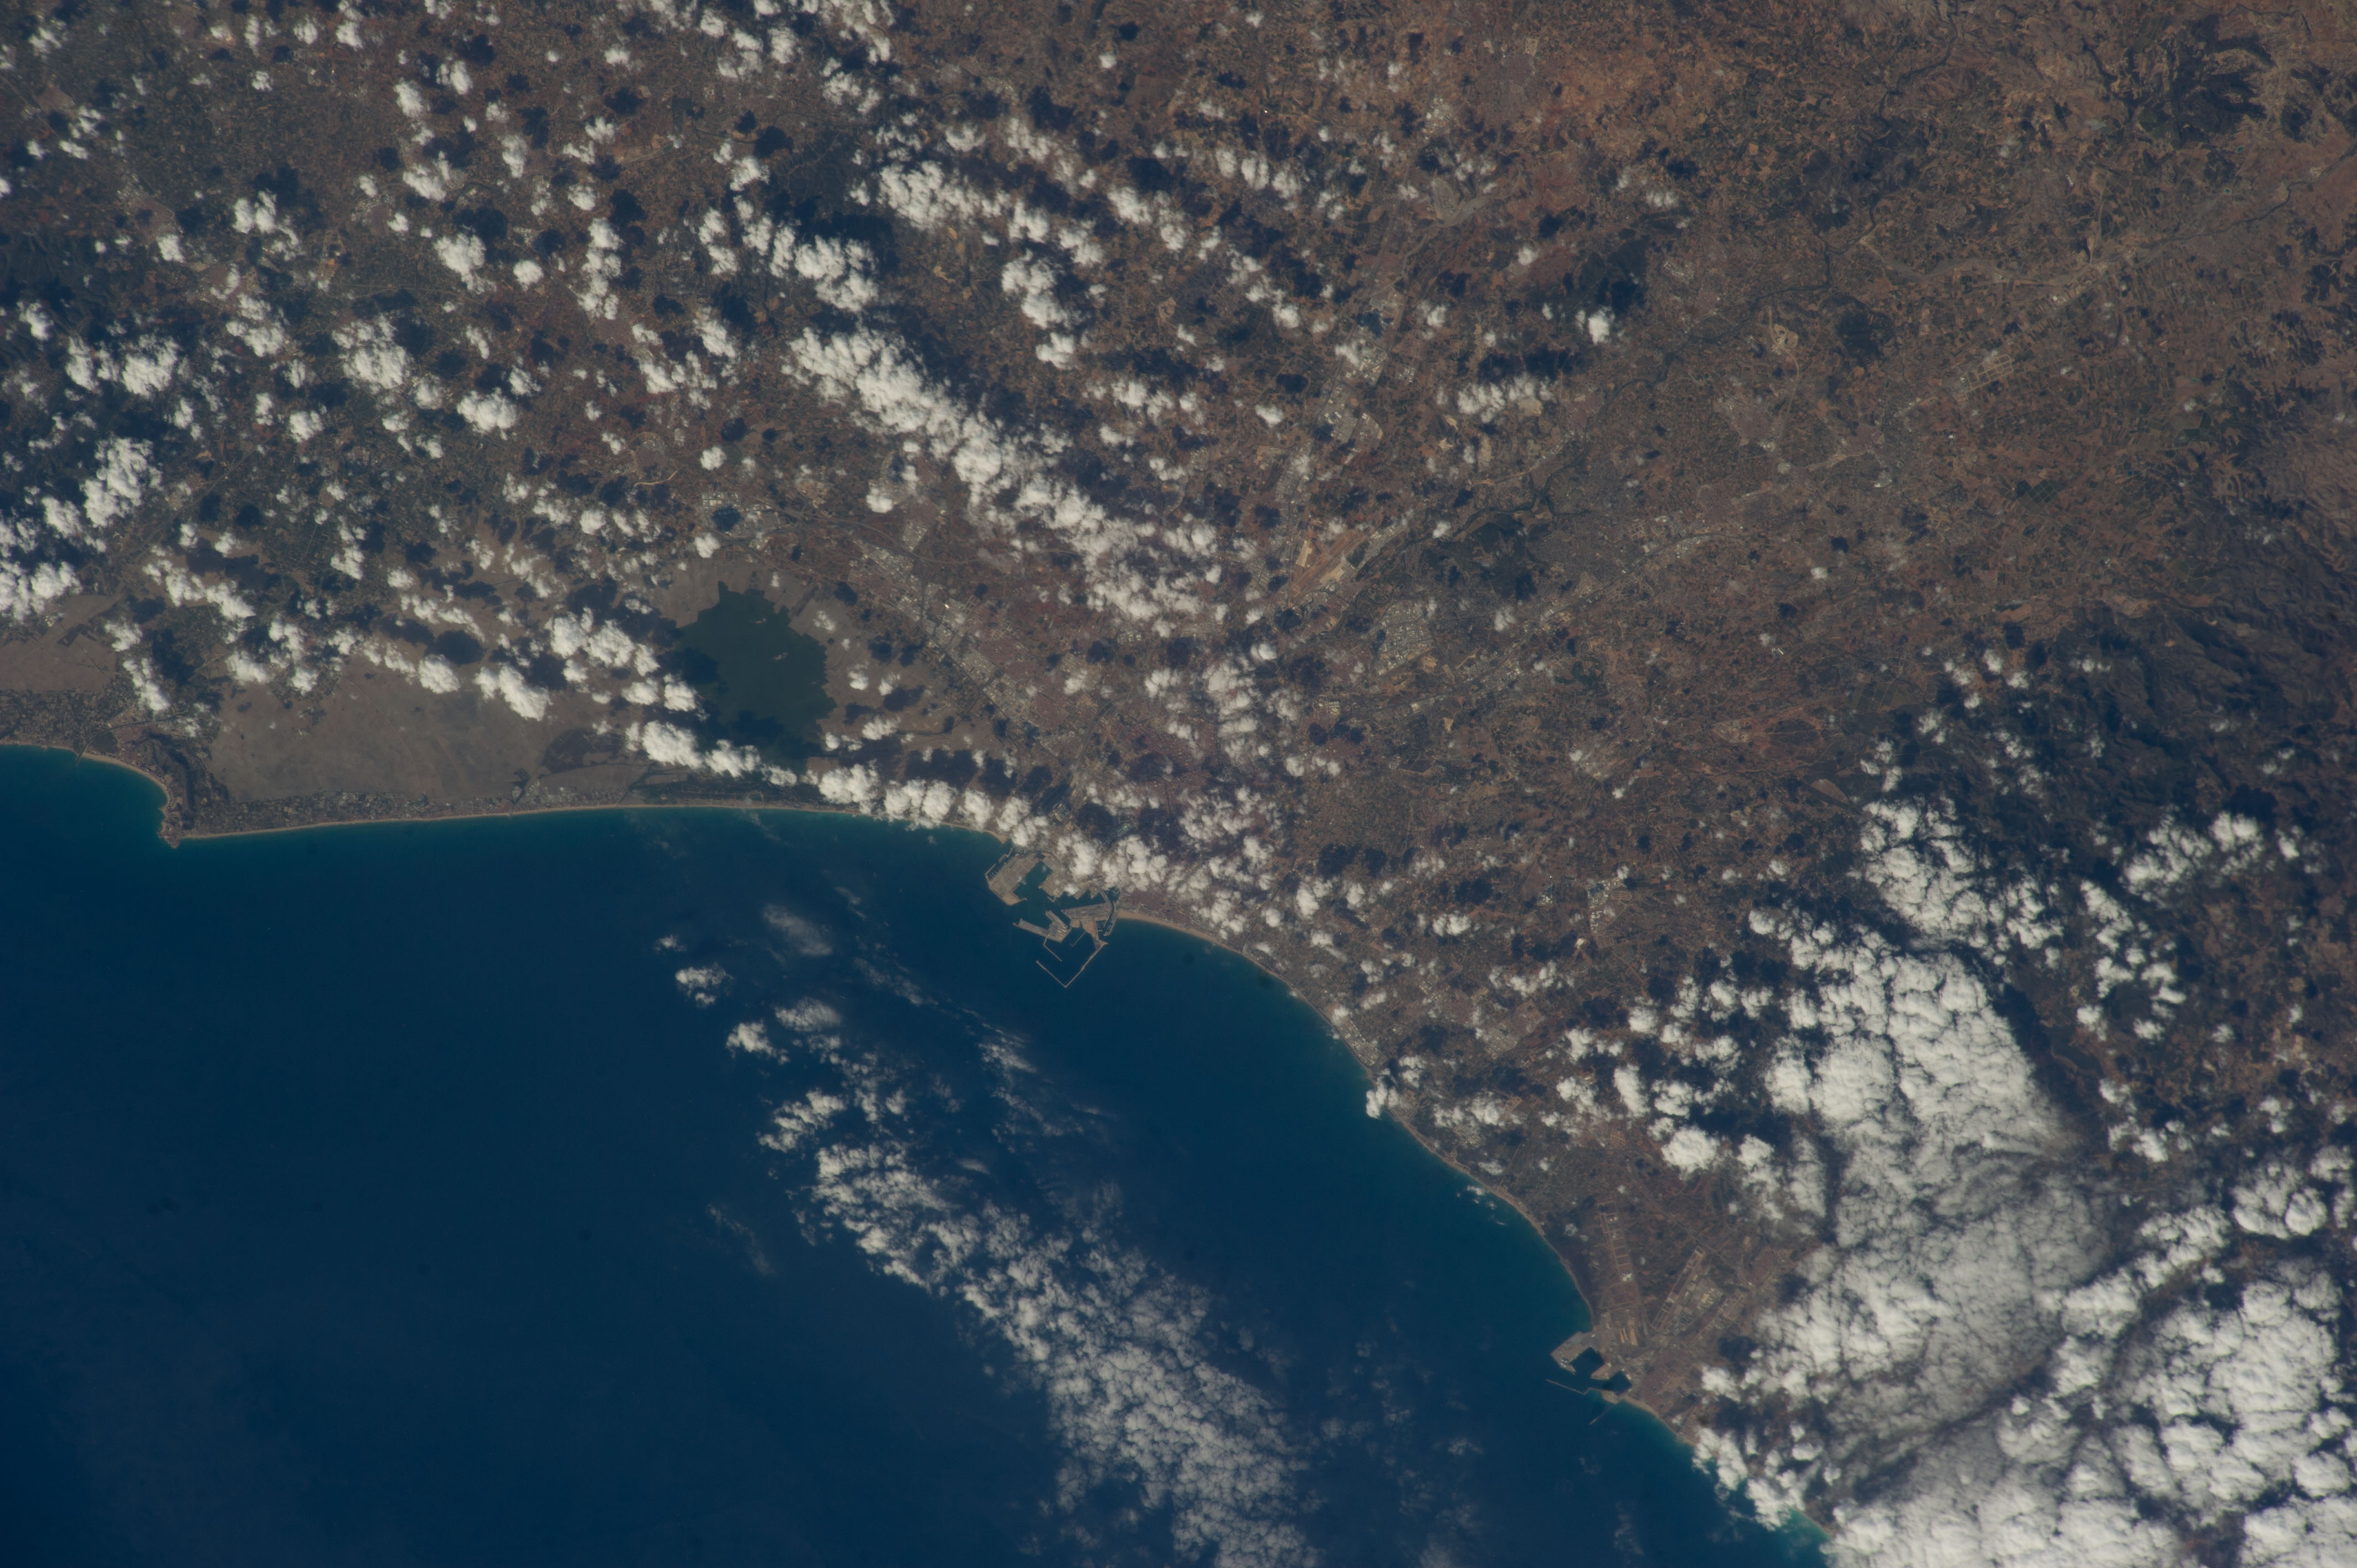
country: SPAIN
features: VALENCIA CITY, SAGUNTO PORT, NATURAL PARK SIERRA CALDERONA, COASTLINE
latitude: 39.5
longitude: -0.3
